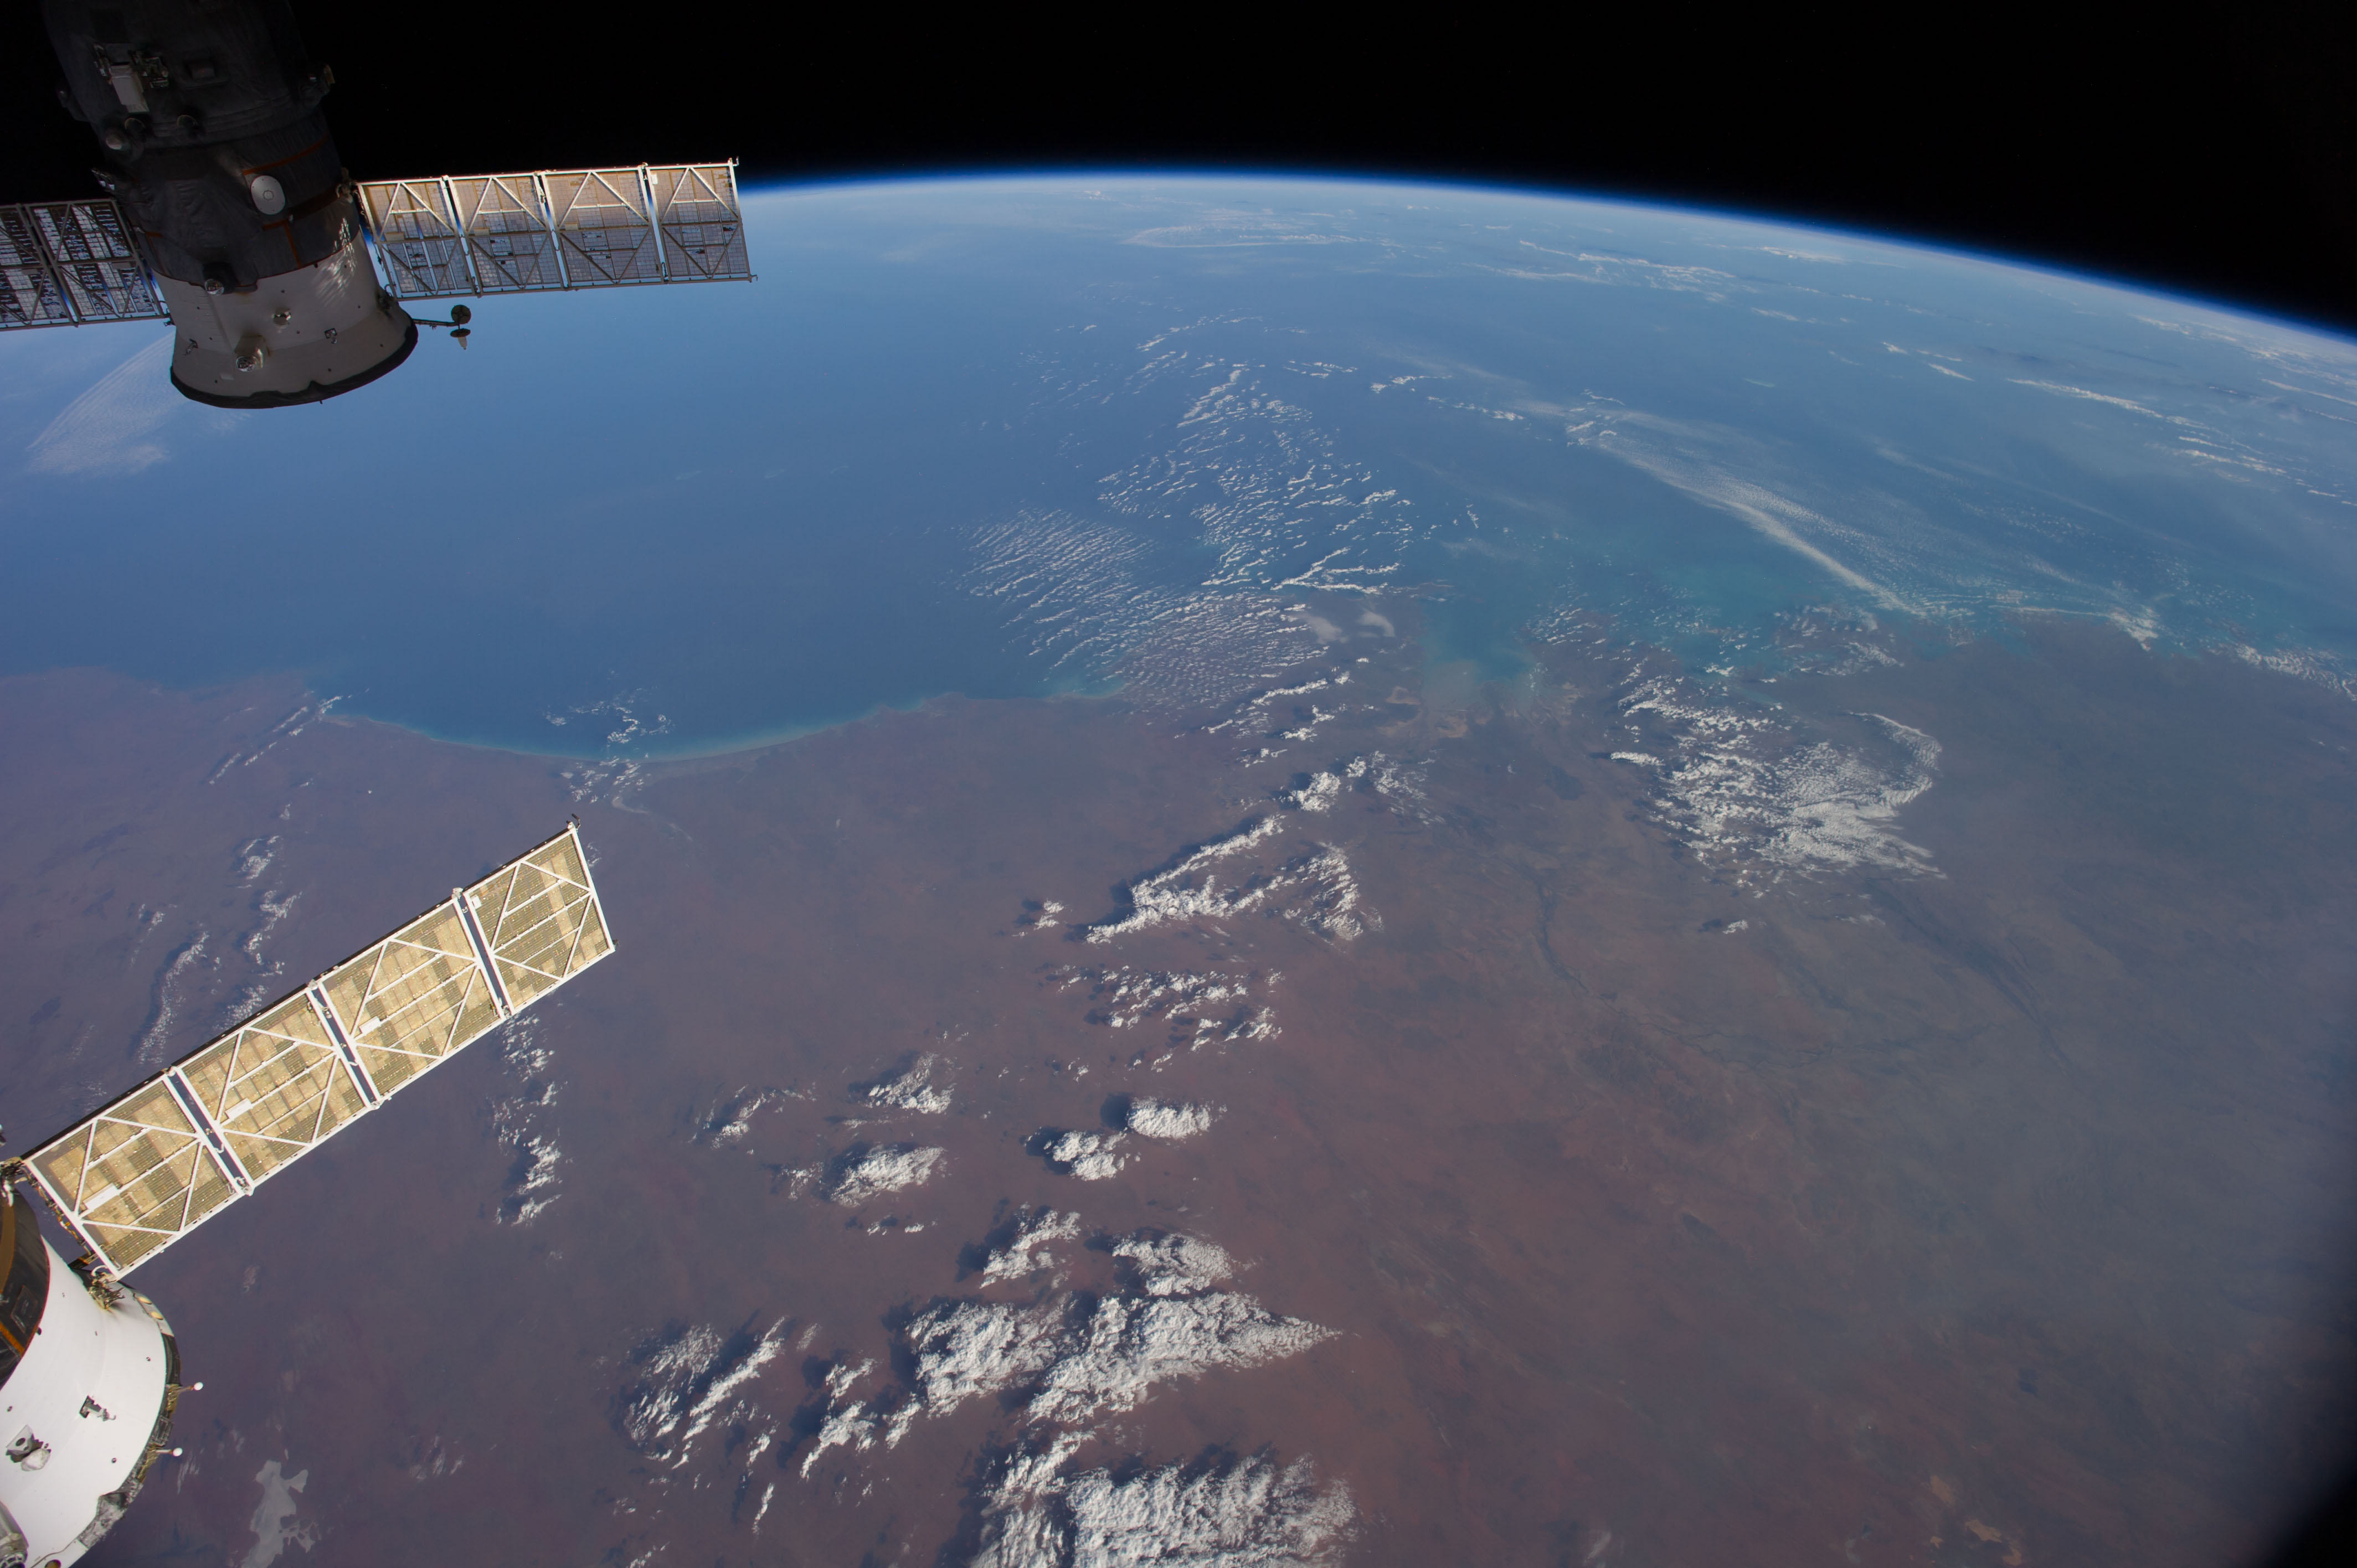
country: AUSTRALIA-WA
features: INDIAN O., KING SOUND, FITZROY R., GASCOYNE R., ATMOSPHERIC LIMB
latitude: -18.5
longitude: 123.0
